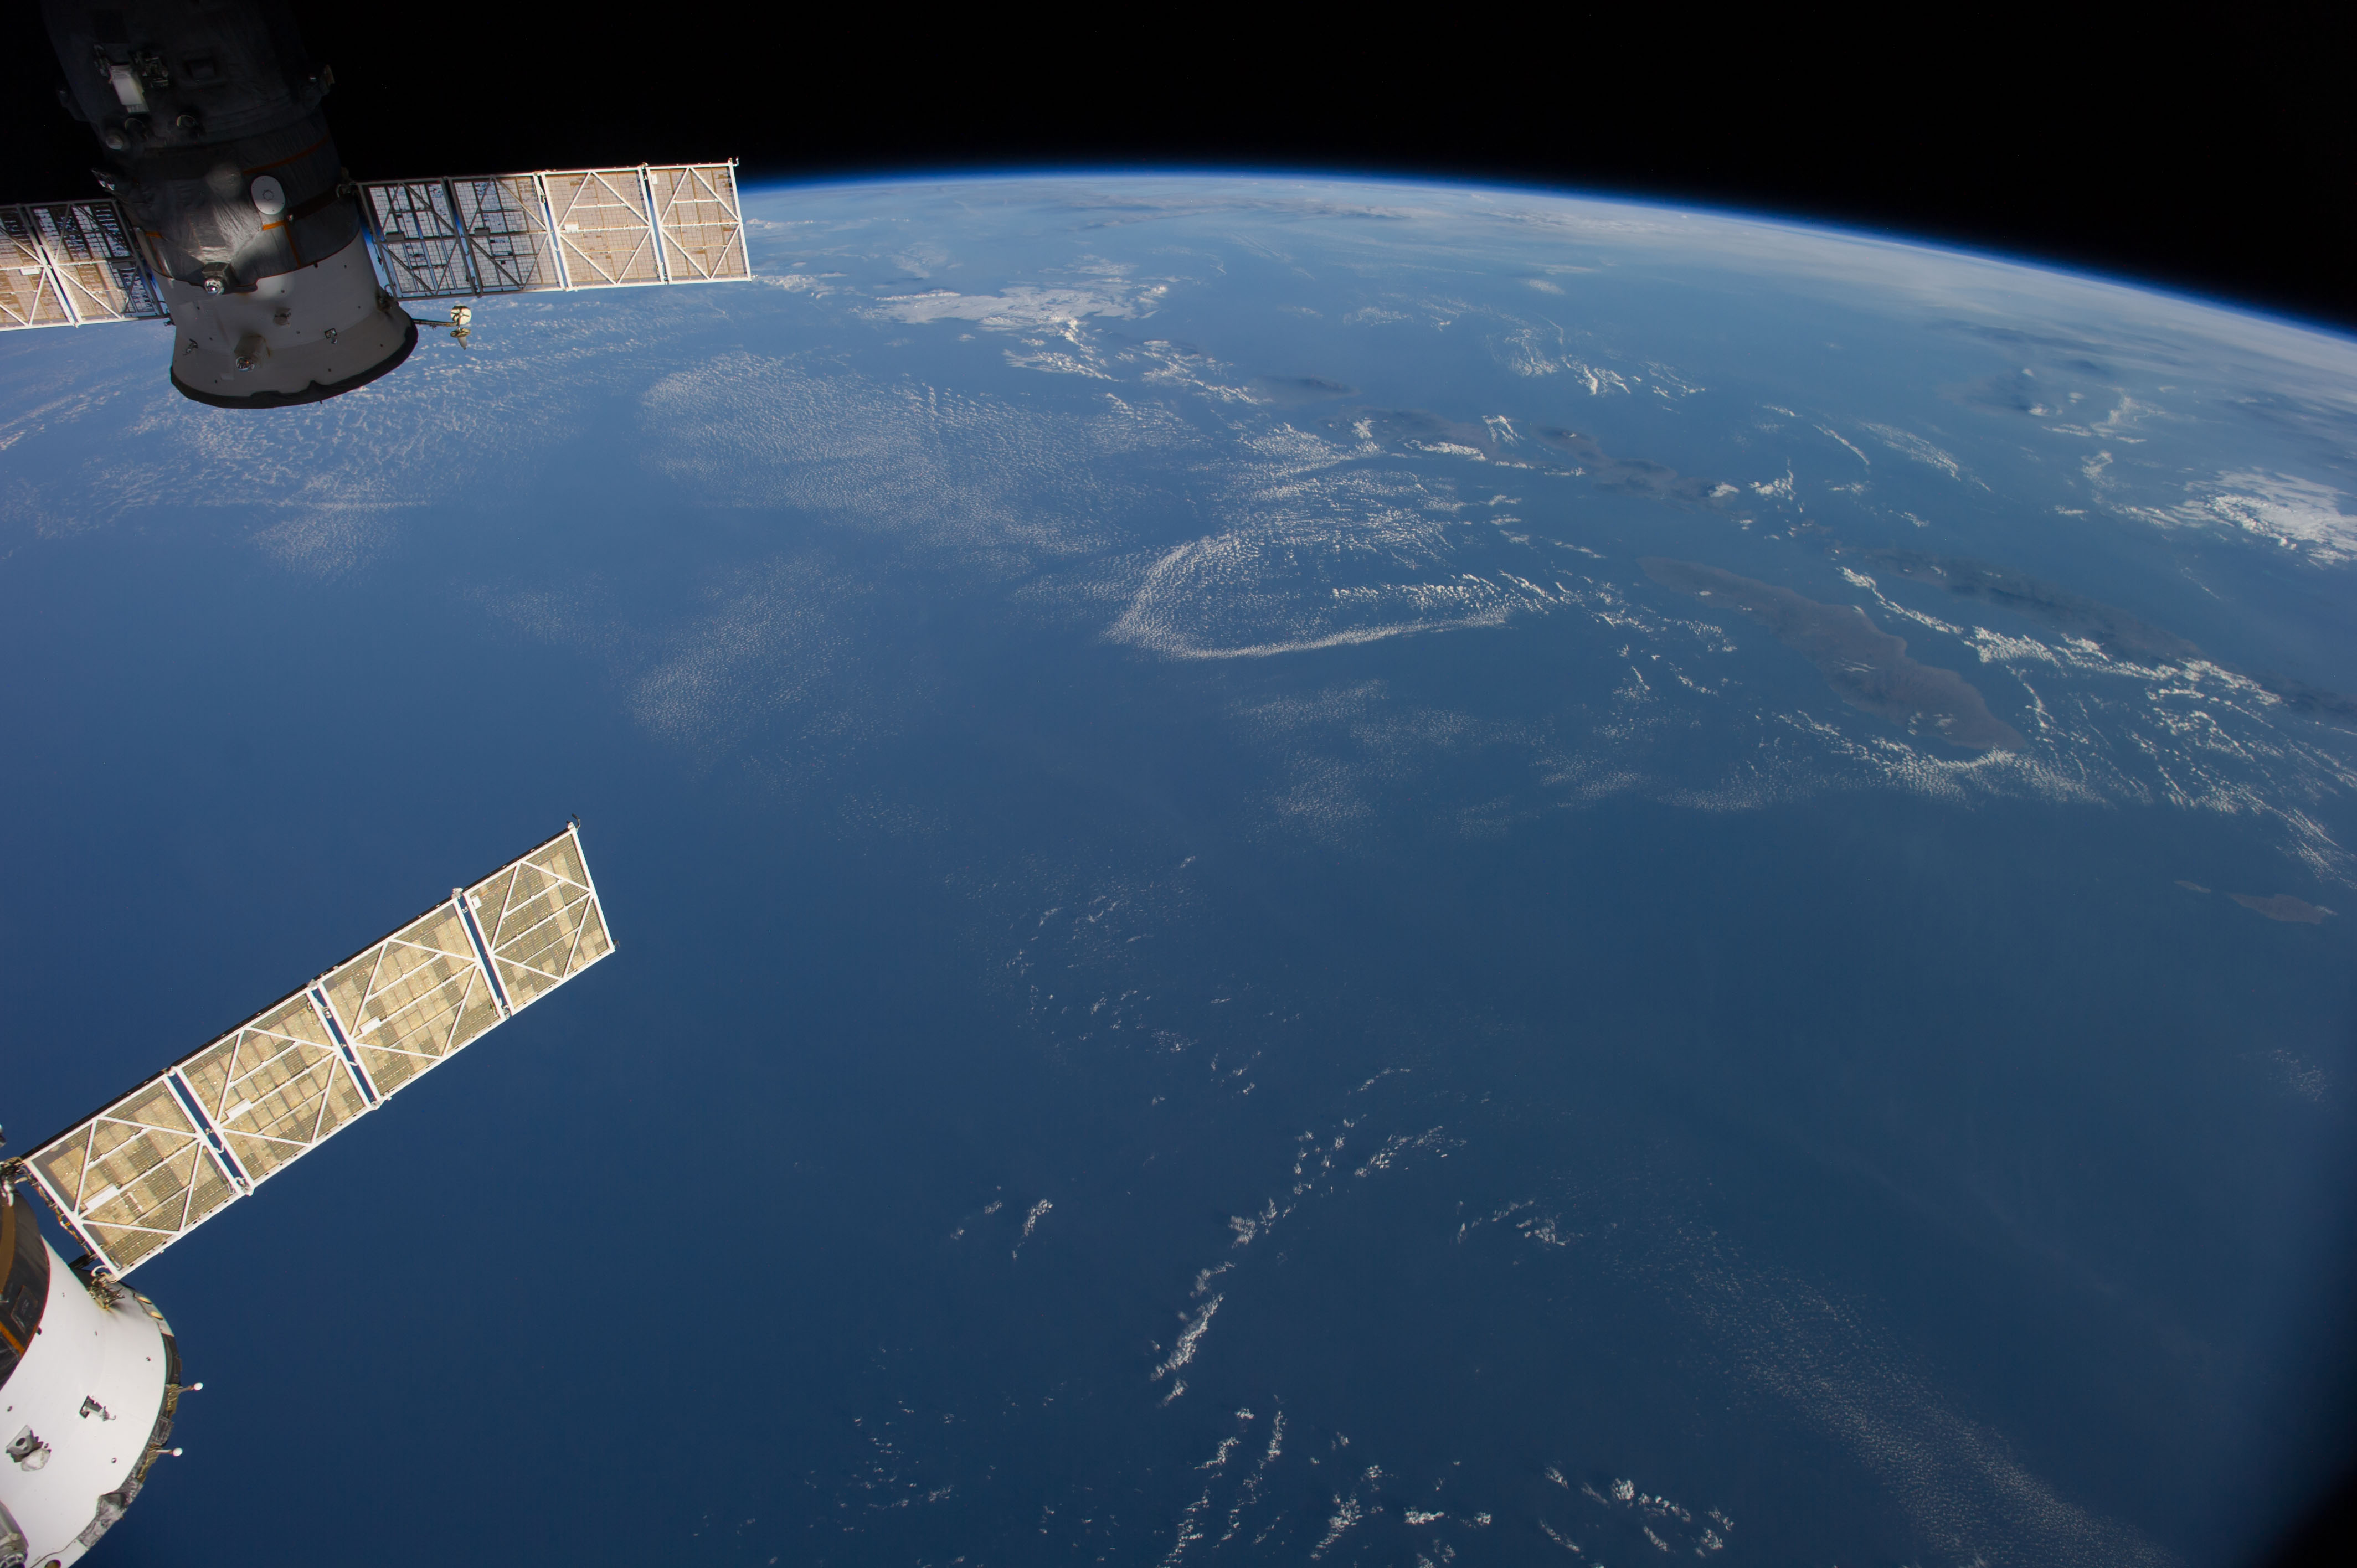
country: AUSTRALIA-WA
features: JAVA S., BALI S., FLORES S., W. NUSA TENGGARA, ATMOSPHERIC LIMB
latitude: -12.5
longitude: 117.0
